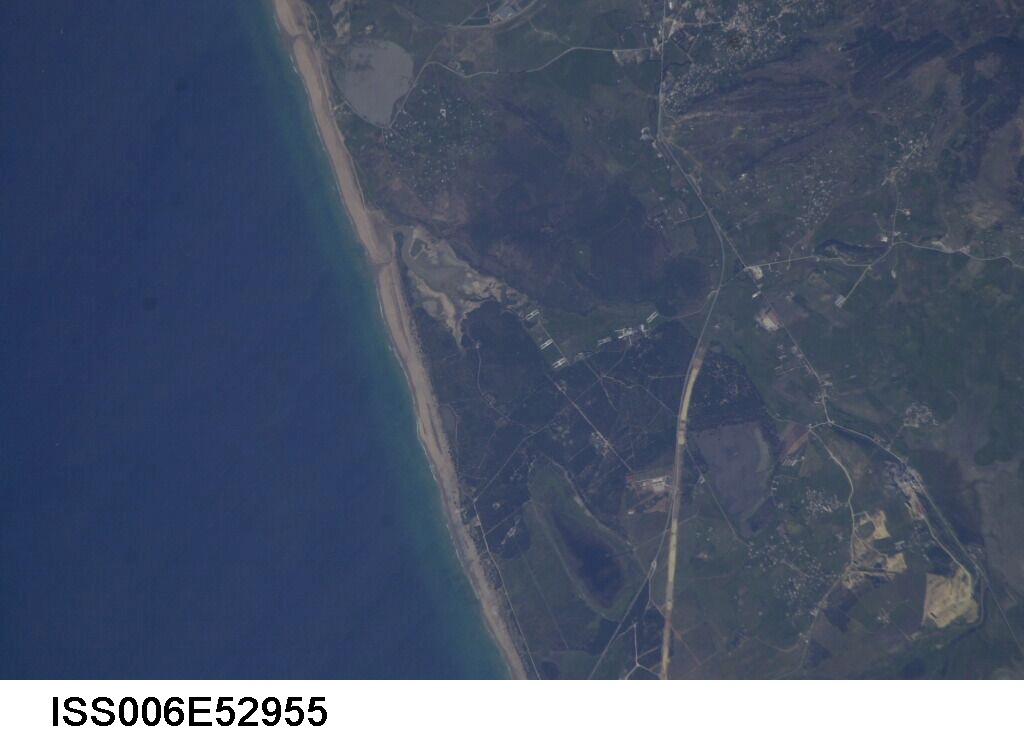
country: MOROCCO
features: COAST SOUTH OF TANGIER
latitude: 35.7
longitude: -6.0
